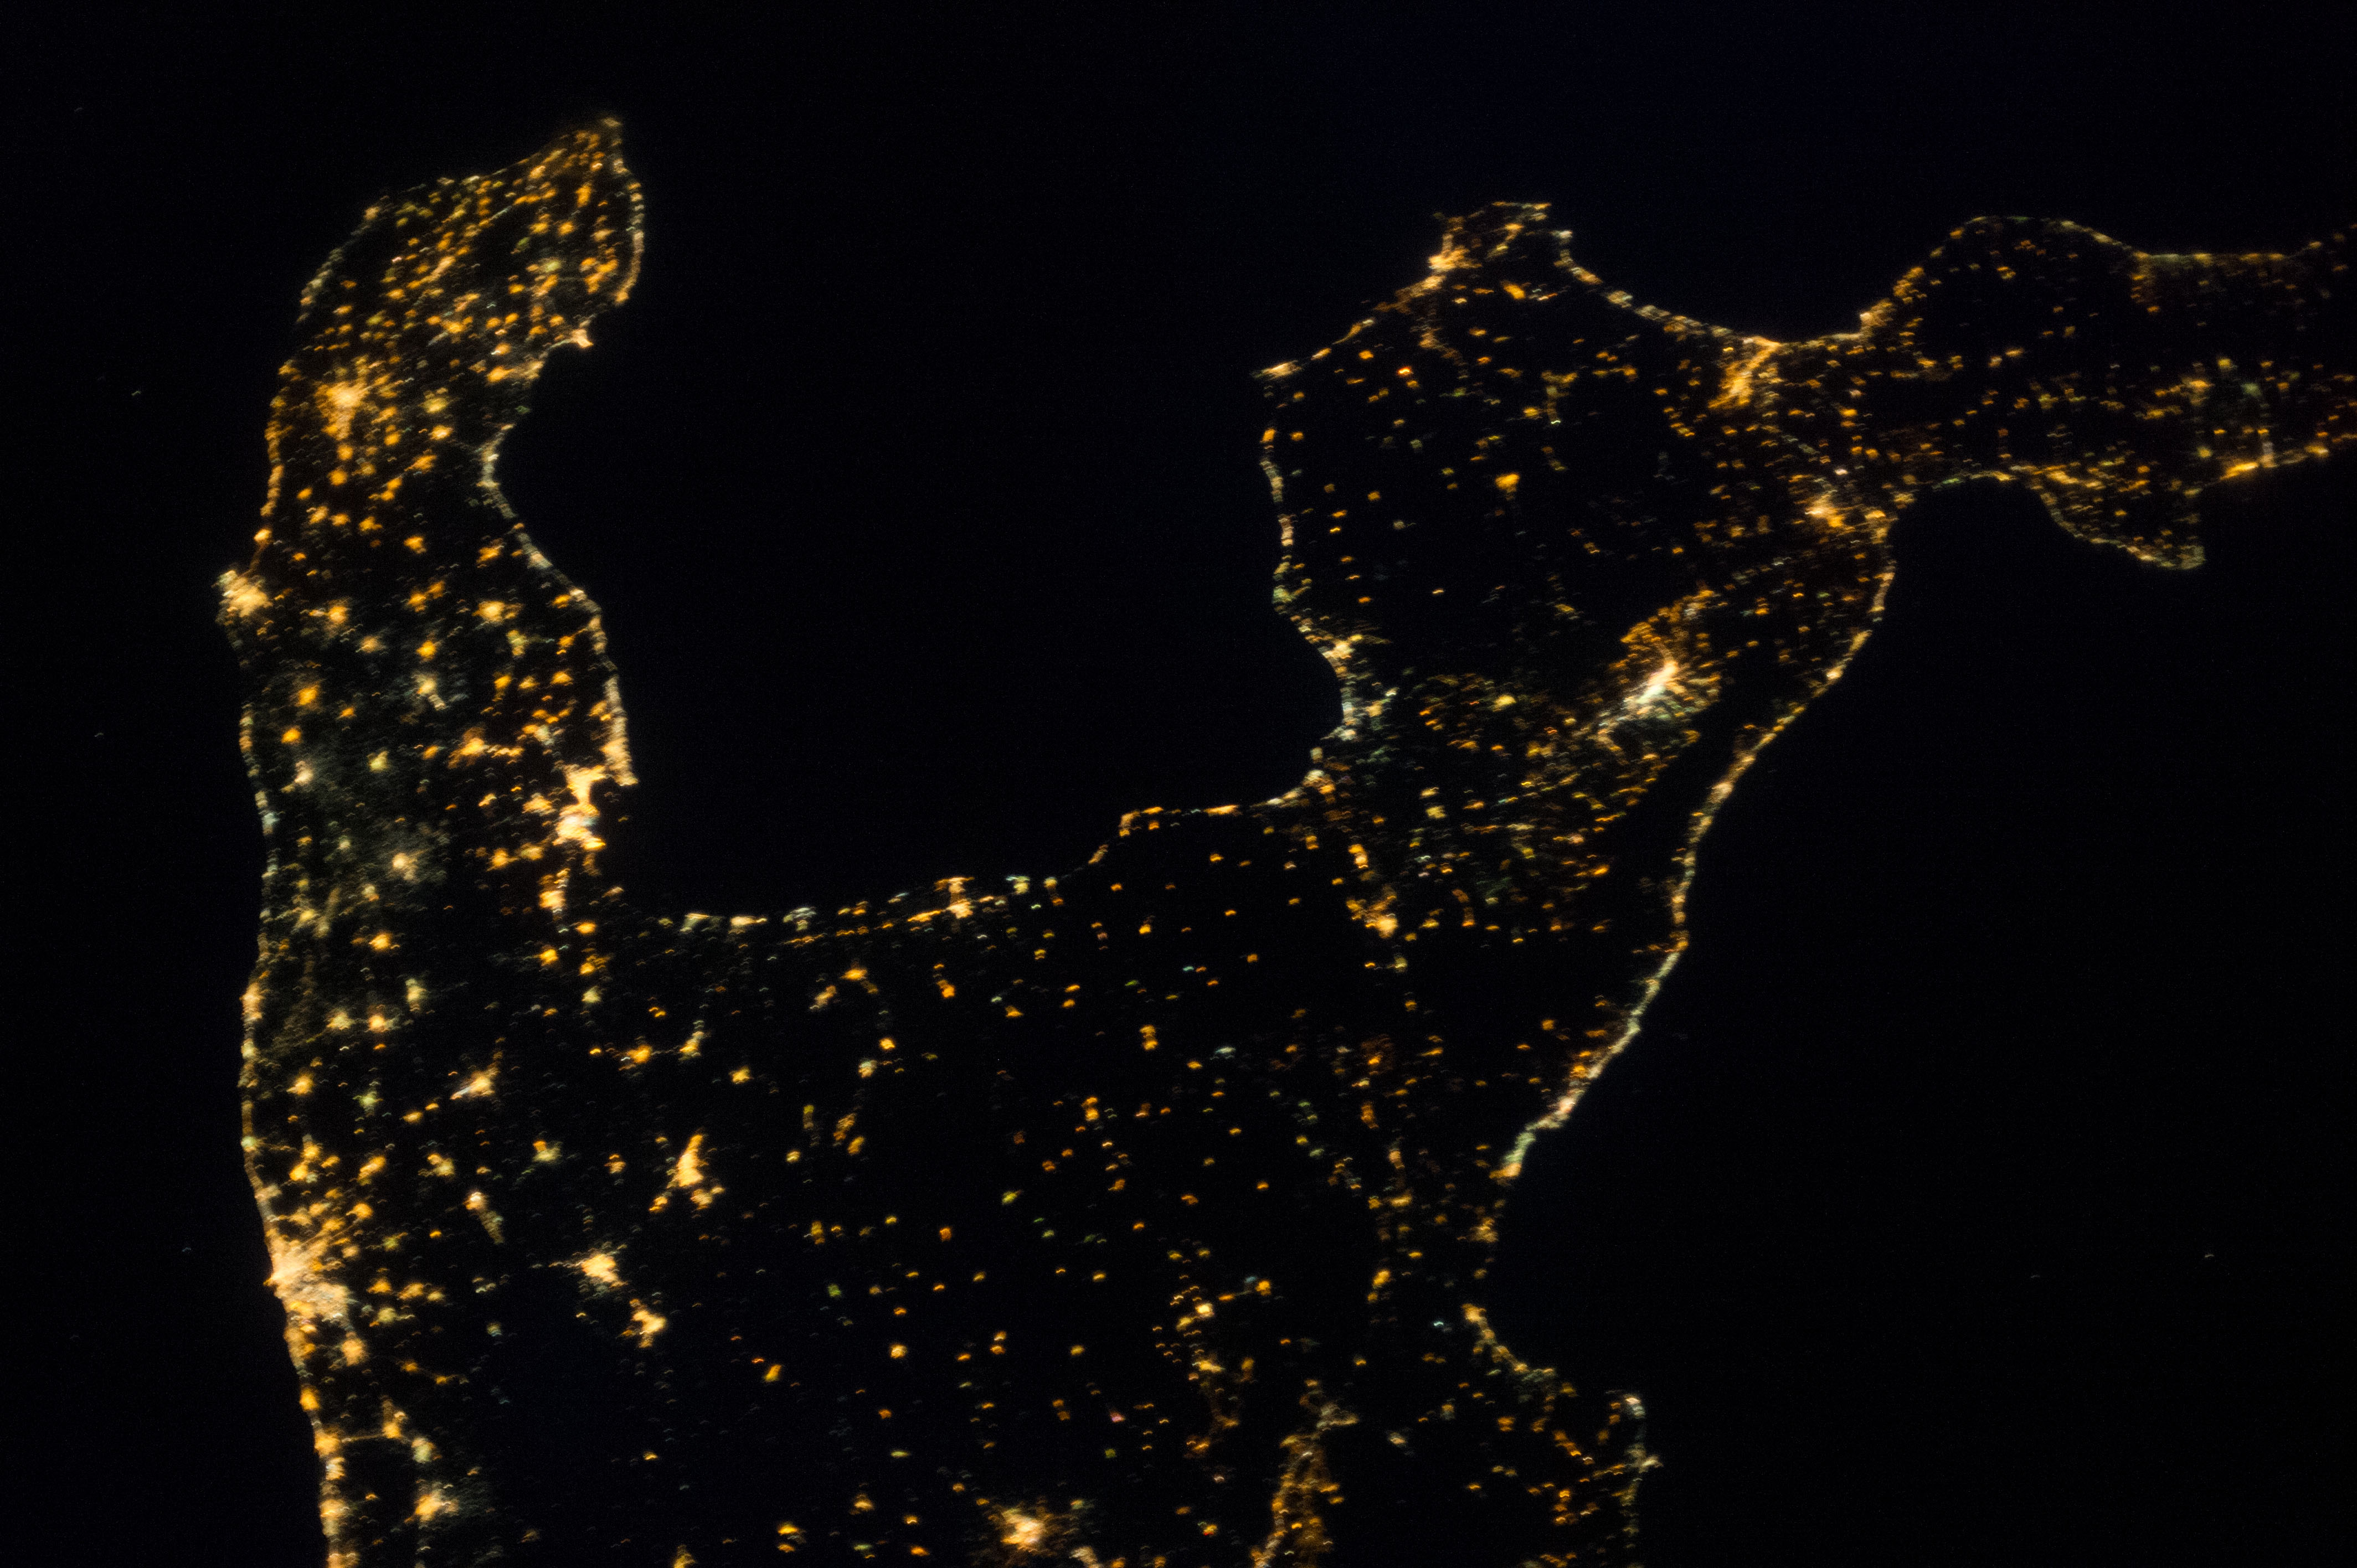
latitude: 40.4
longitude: 17.2
